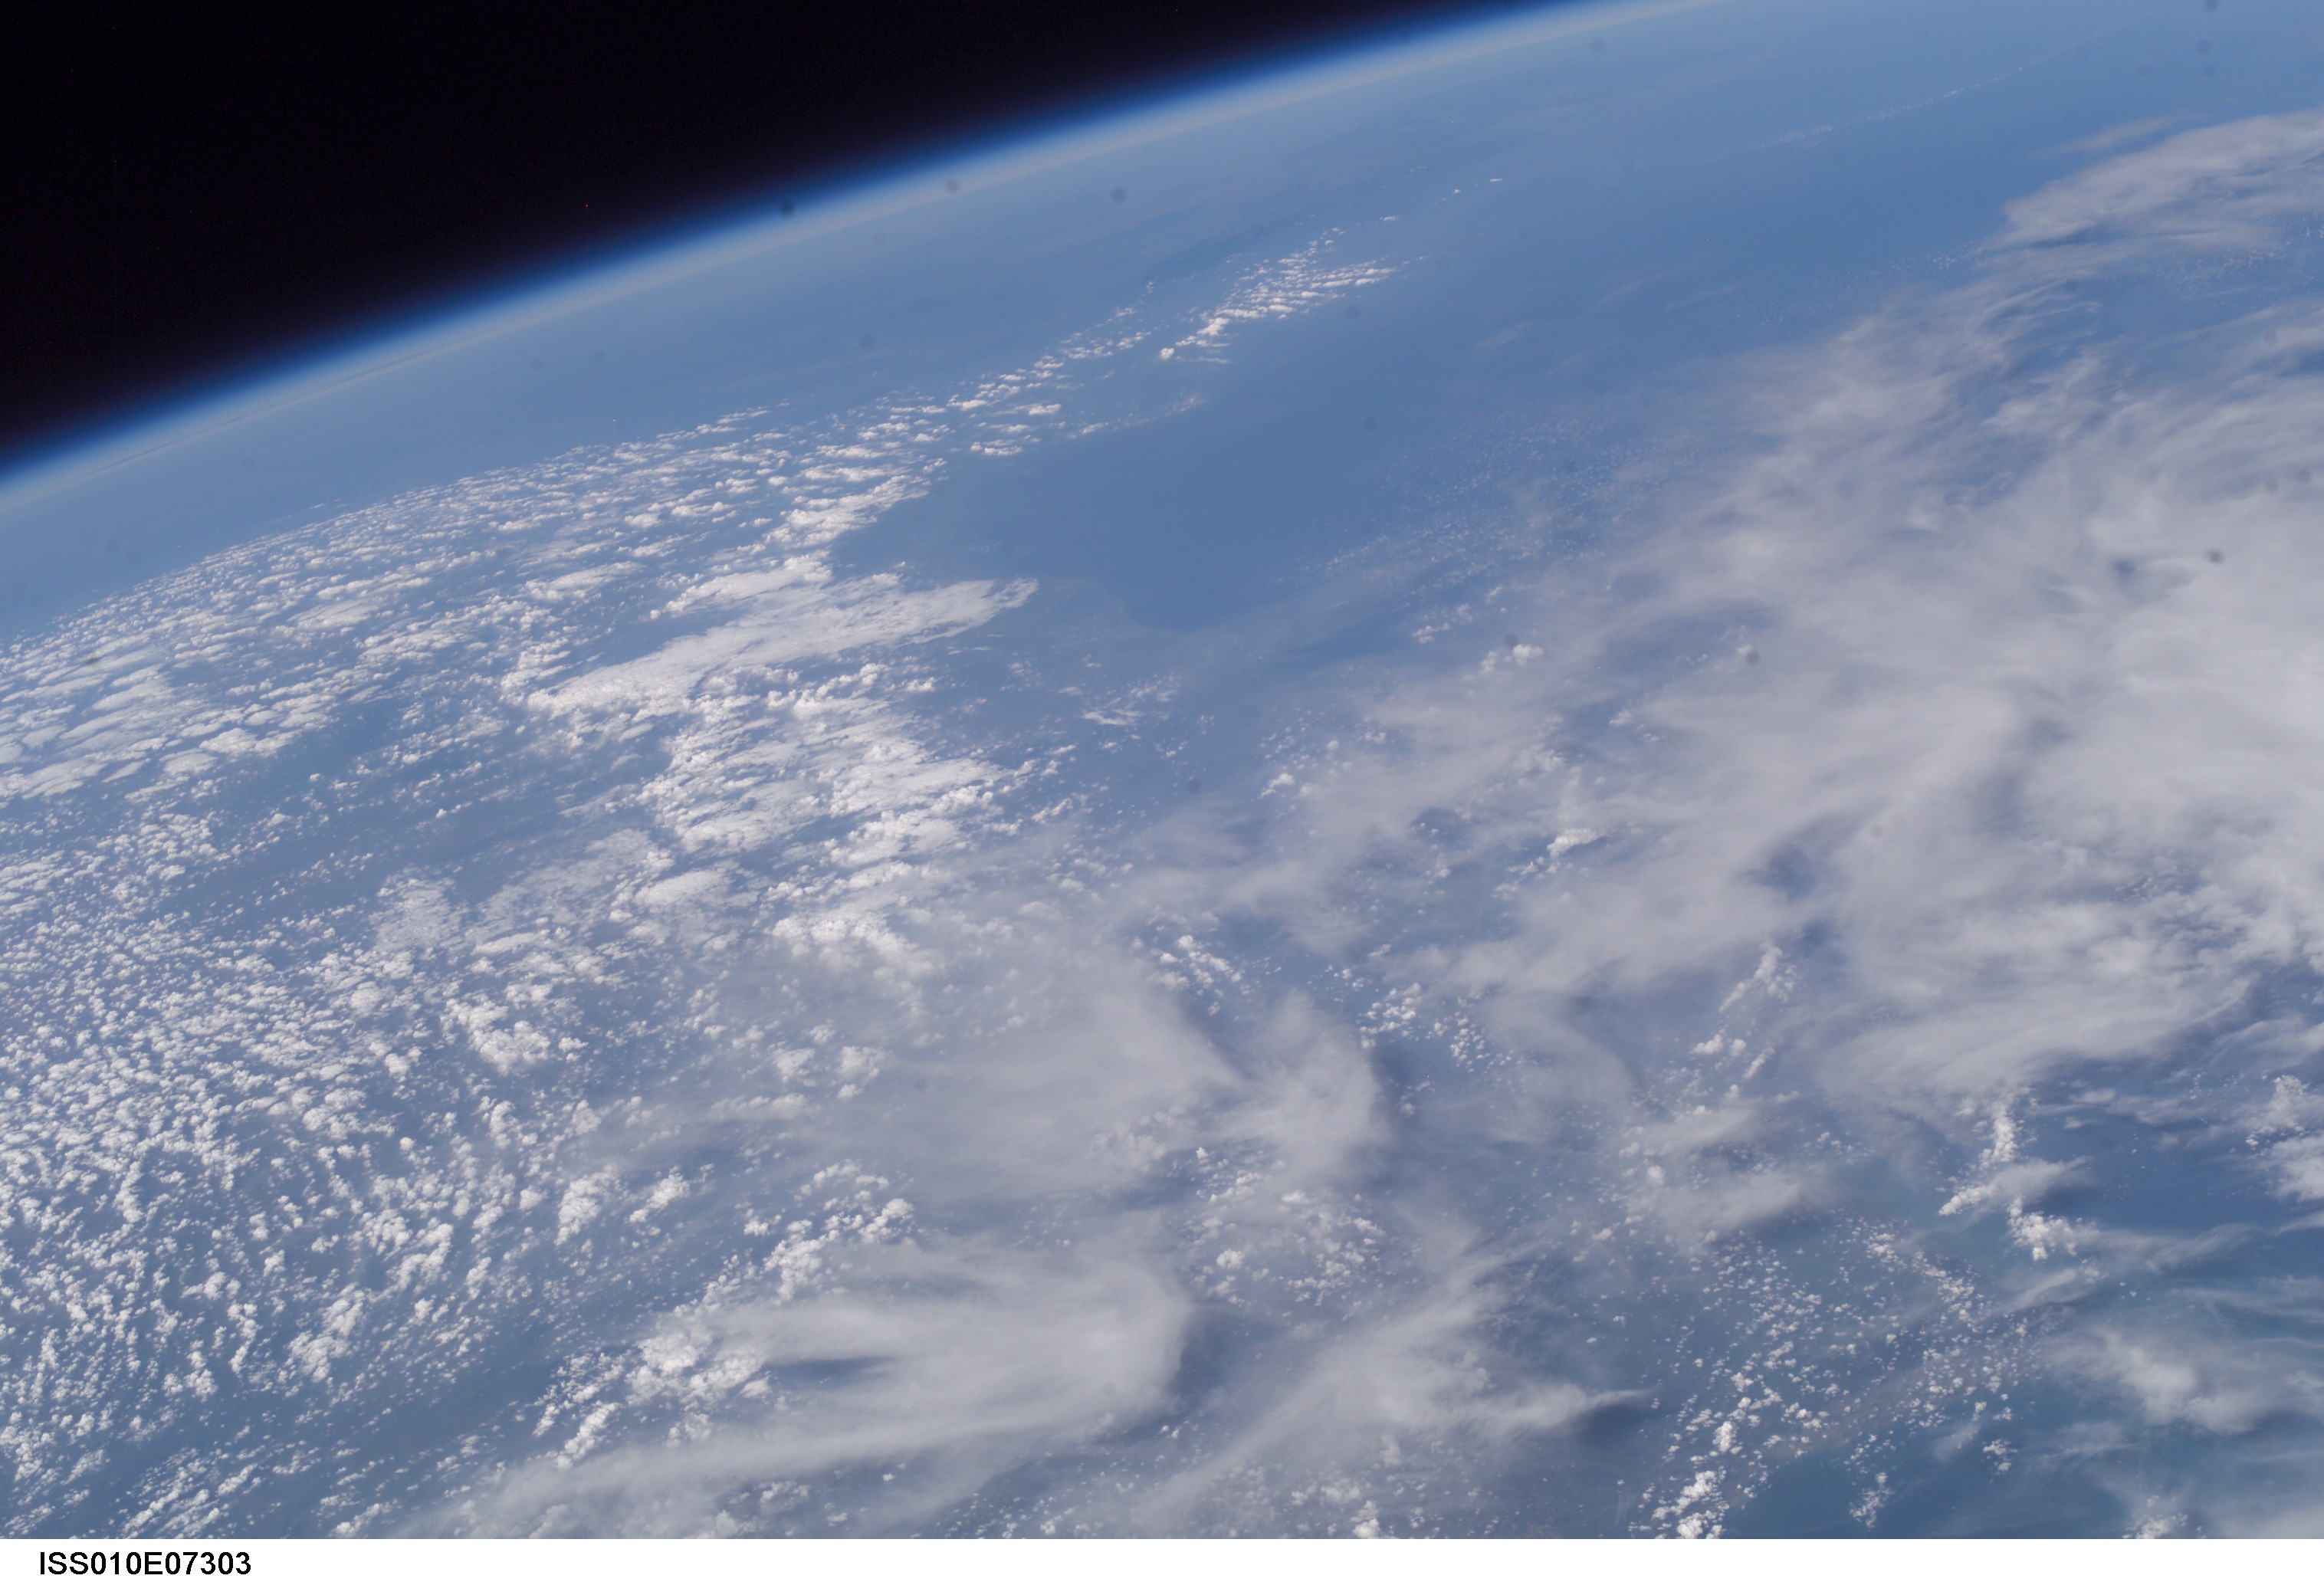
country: INDIA
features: B. OF BENGAL, COROMANDEL COAST
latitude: 13.5
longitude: 80.5
